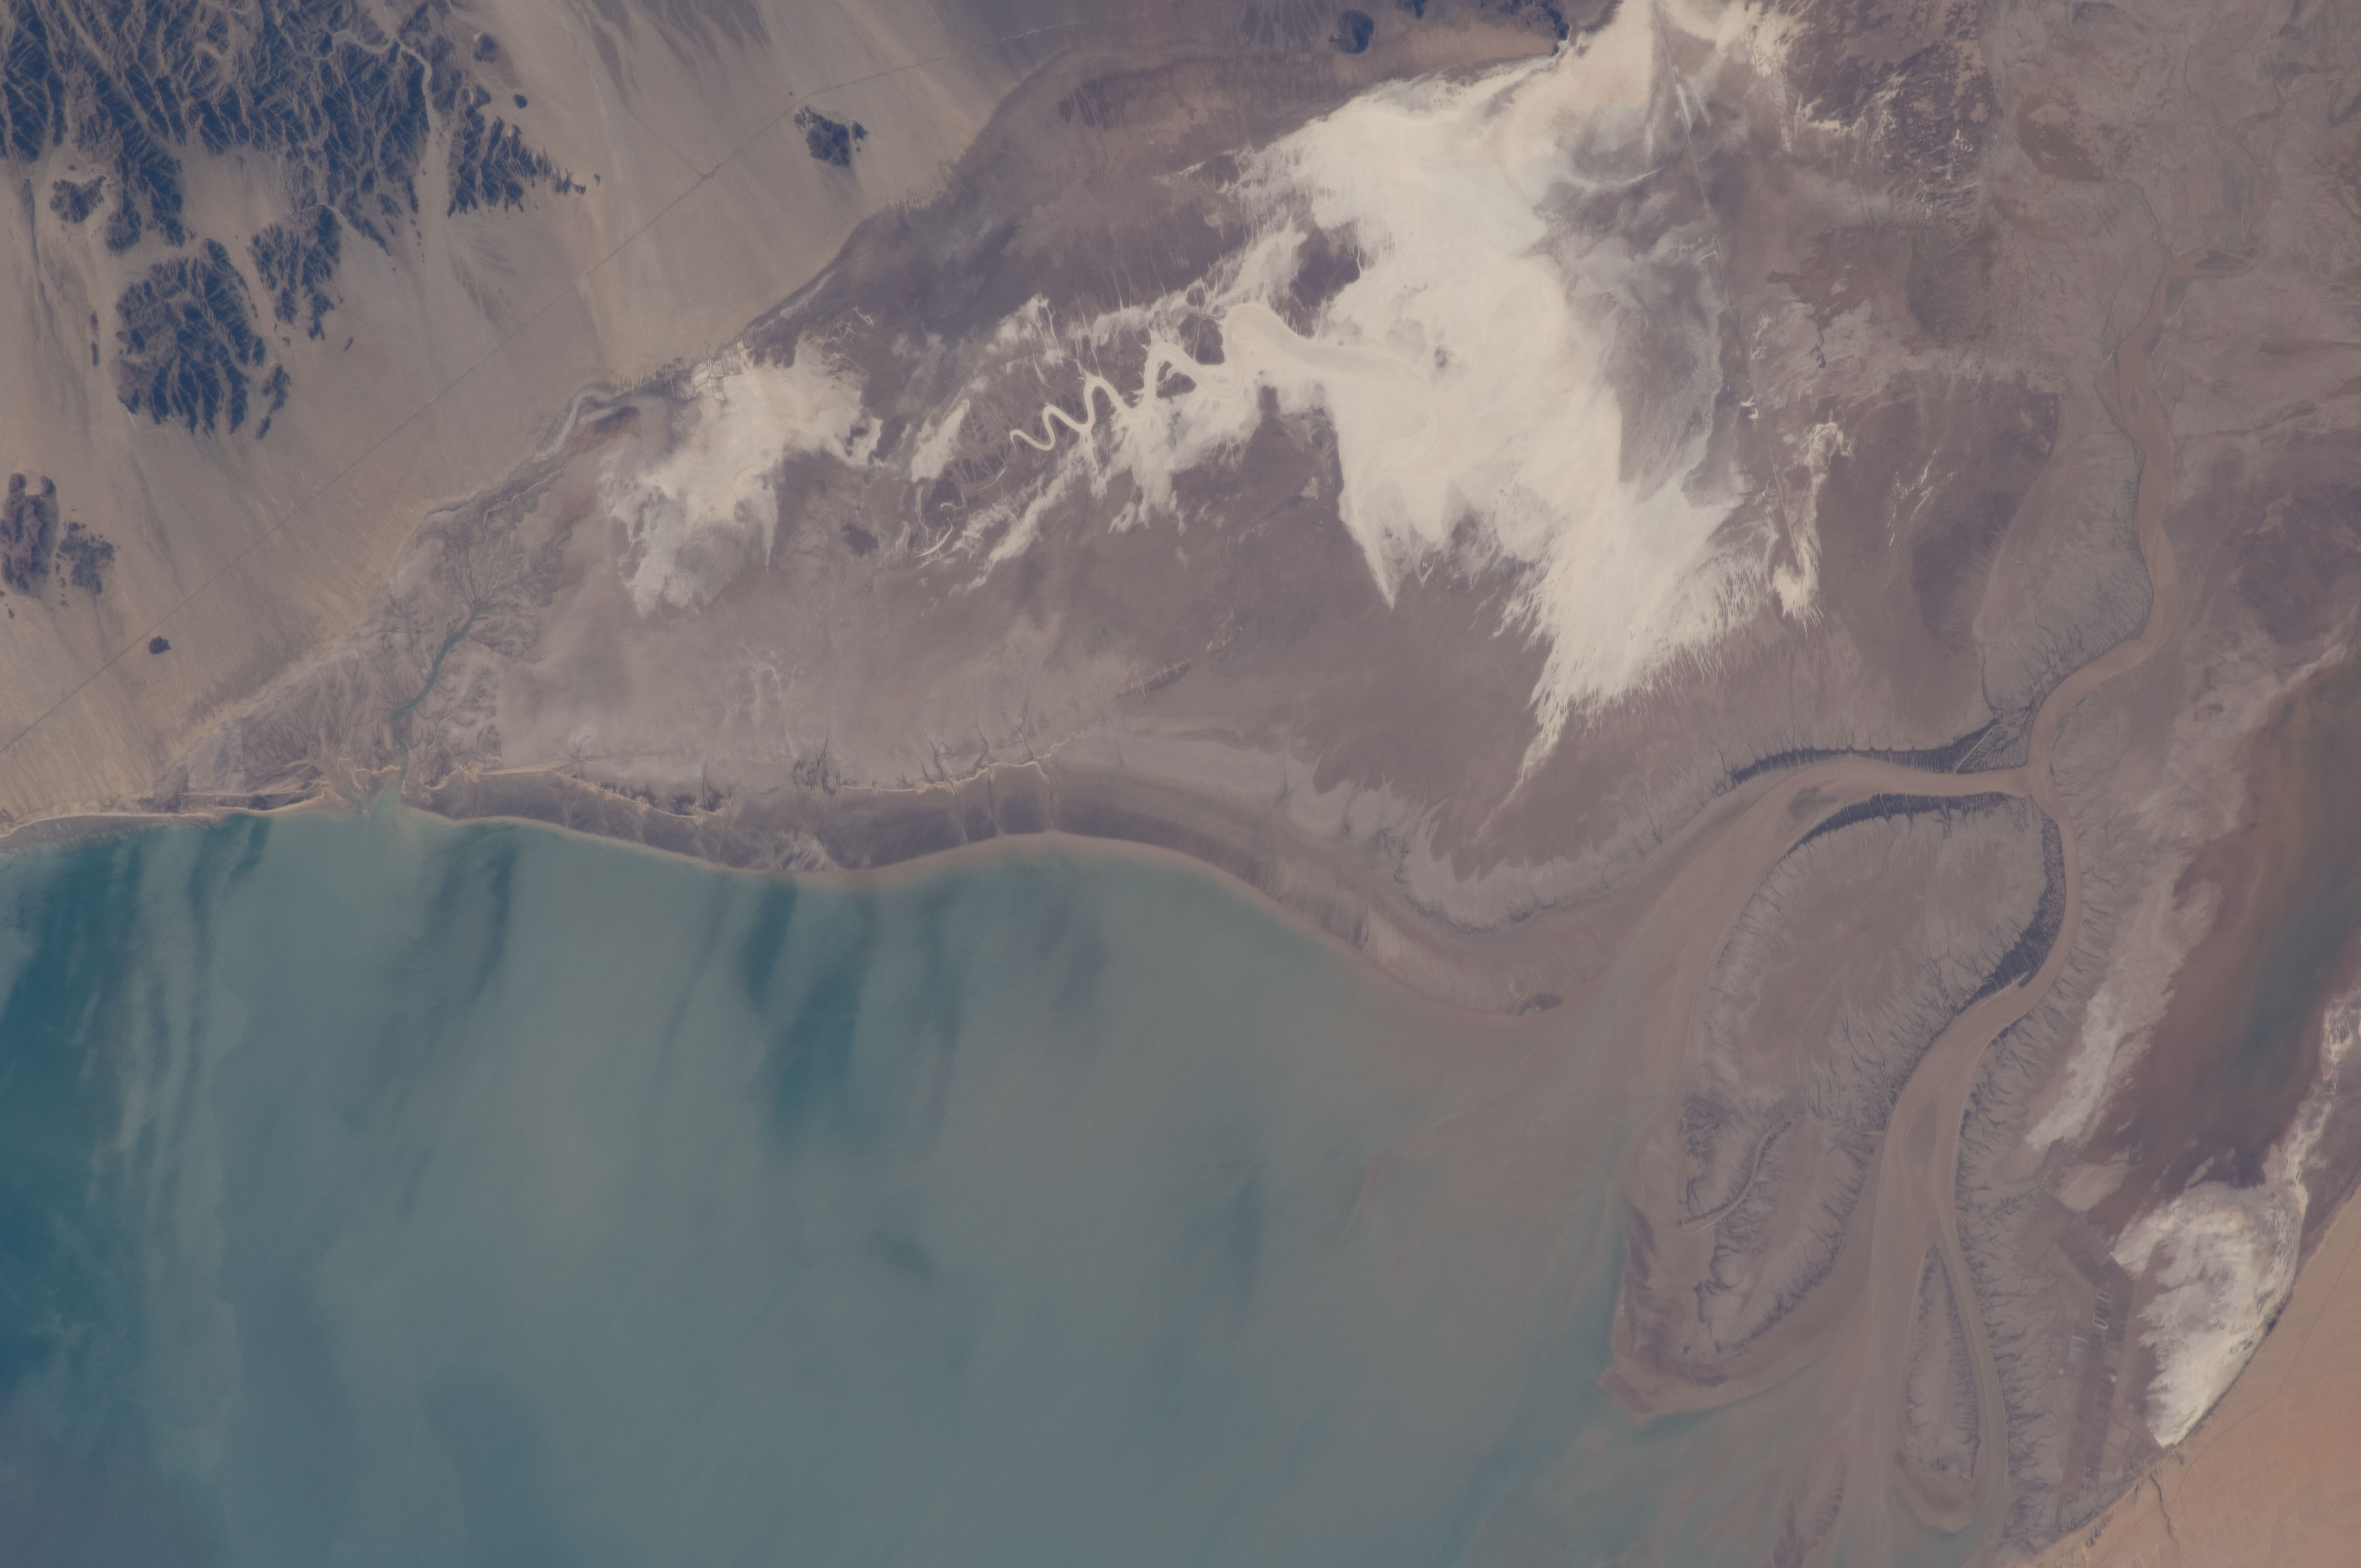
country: MEXICO
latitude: 31.6
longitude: -114.8
